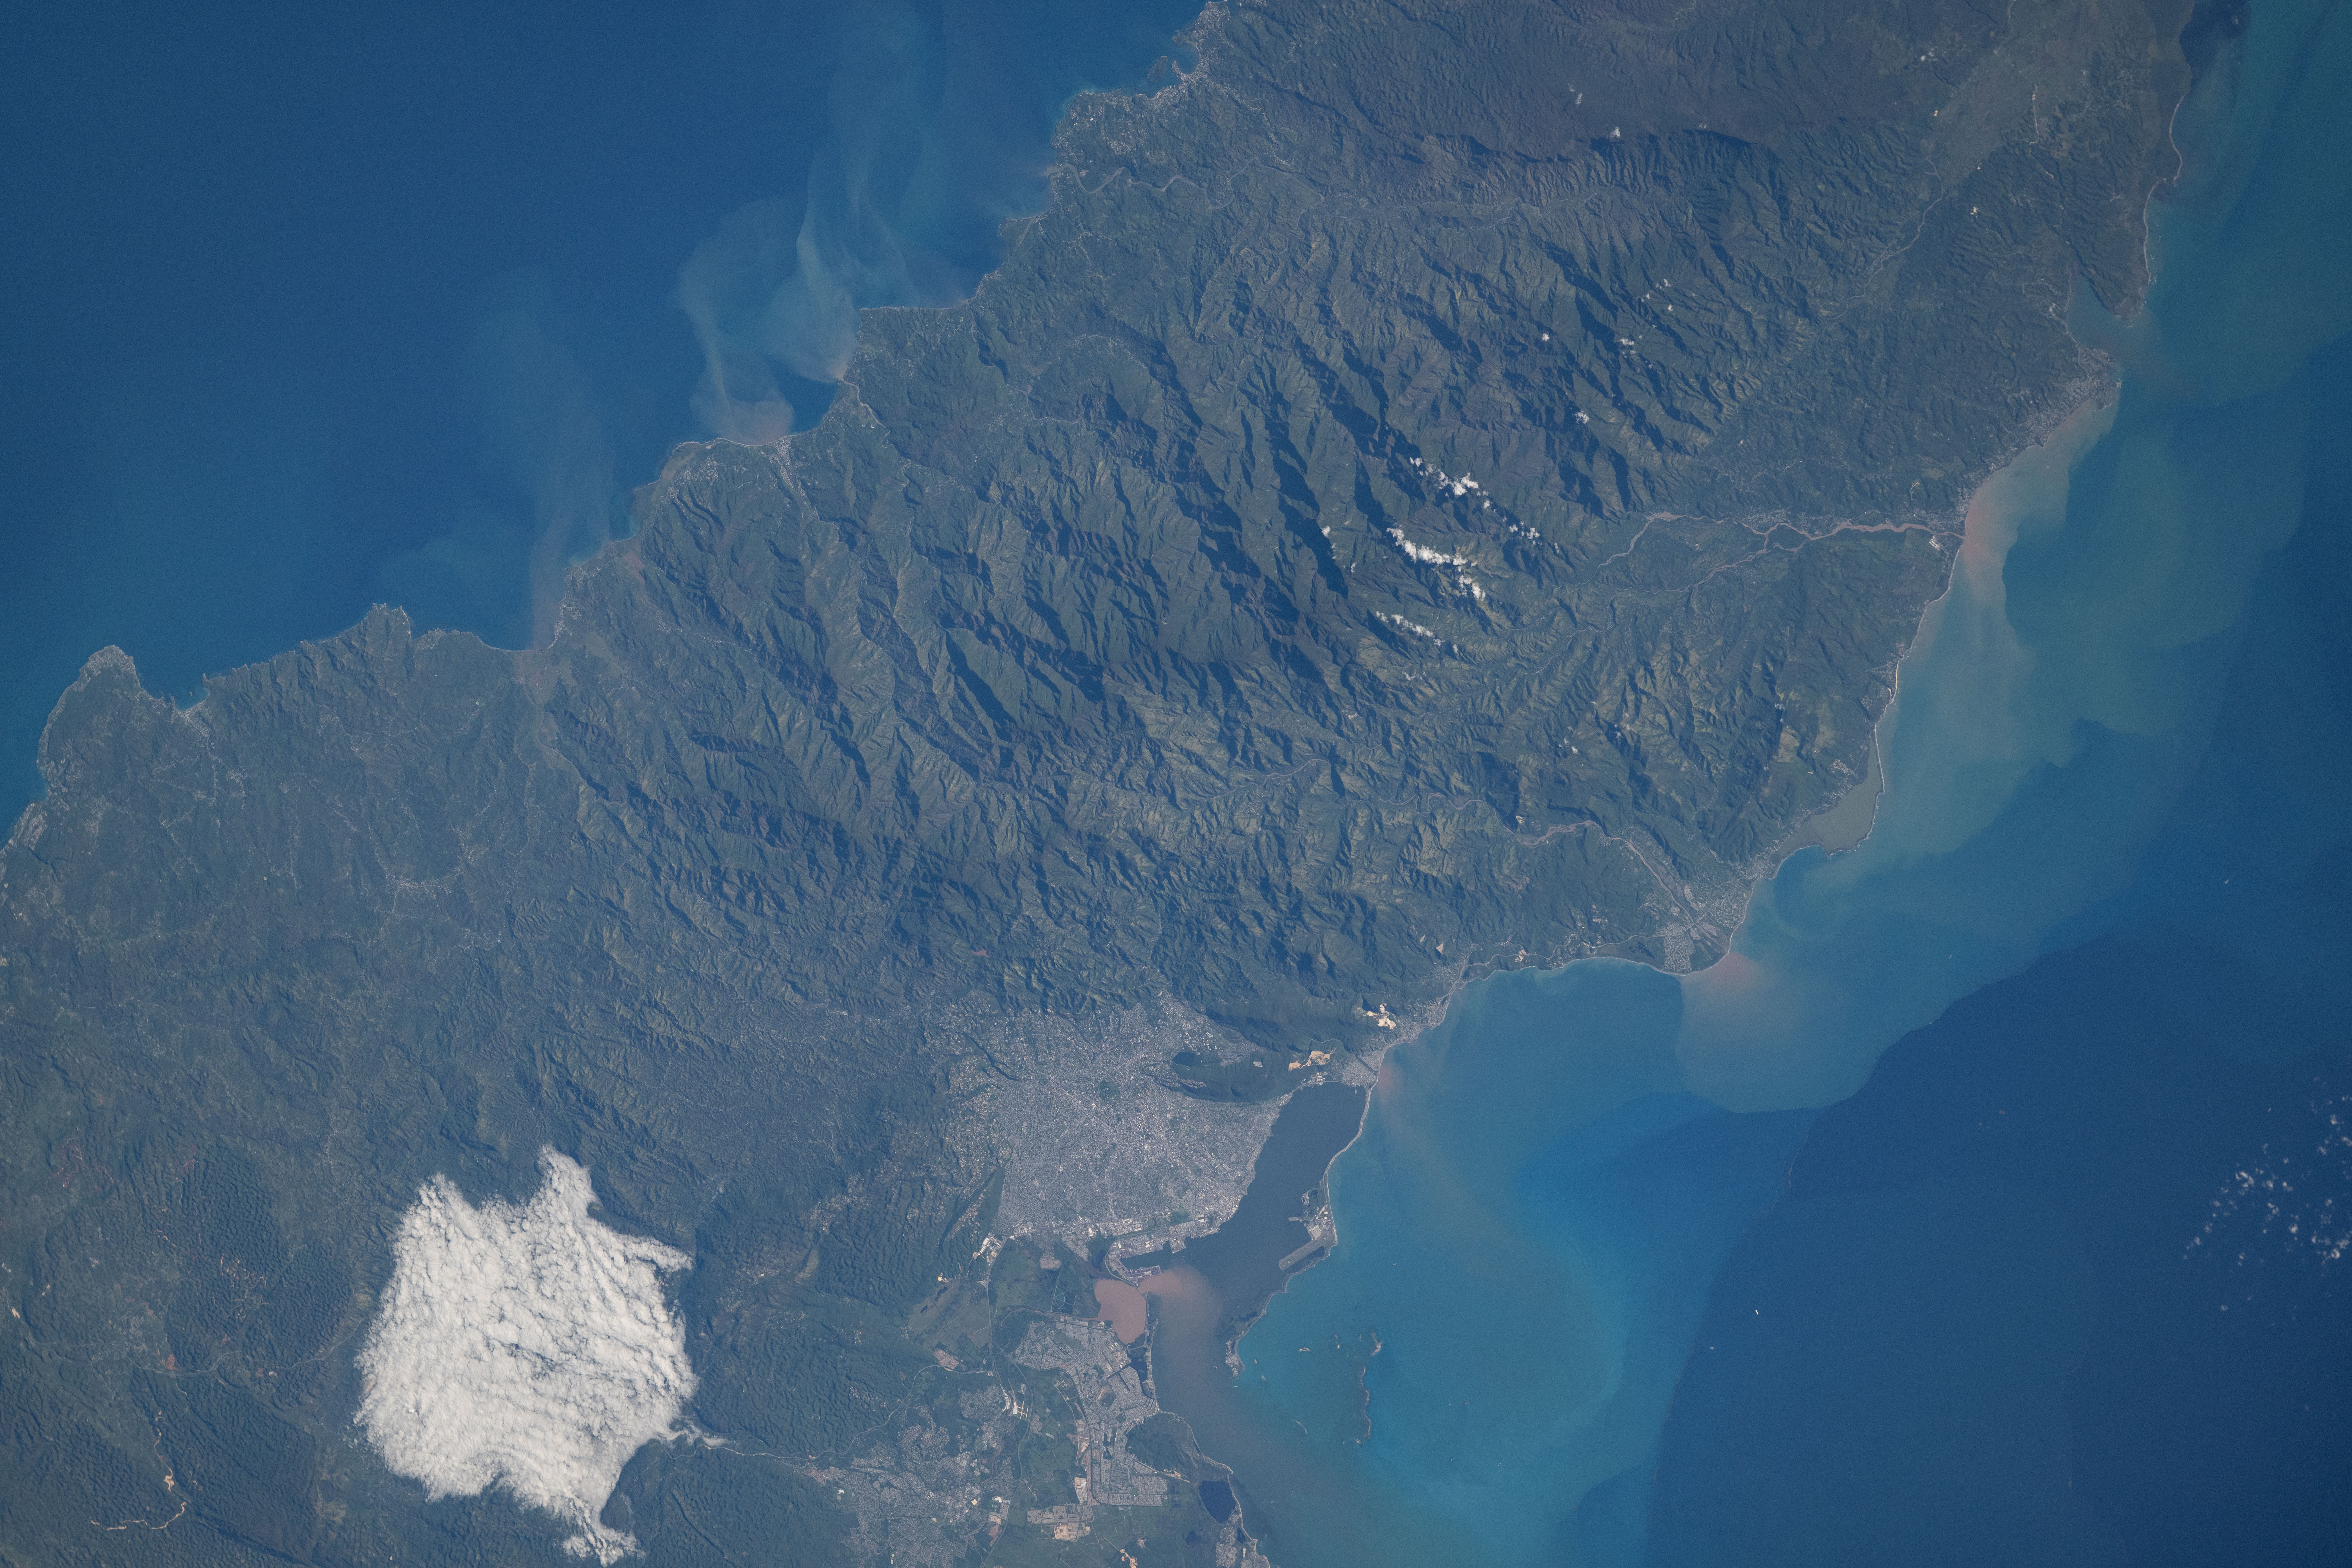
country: JAMAICA
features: CARIBBEAN SEA, CENTRAL JAMAICA, CLOUDS, EASTERN JAMAICA, HUNTS BAY, KINGSTON
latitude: 18.1
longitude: -76.7
